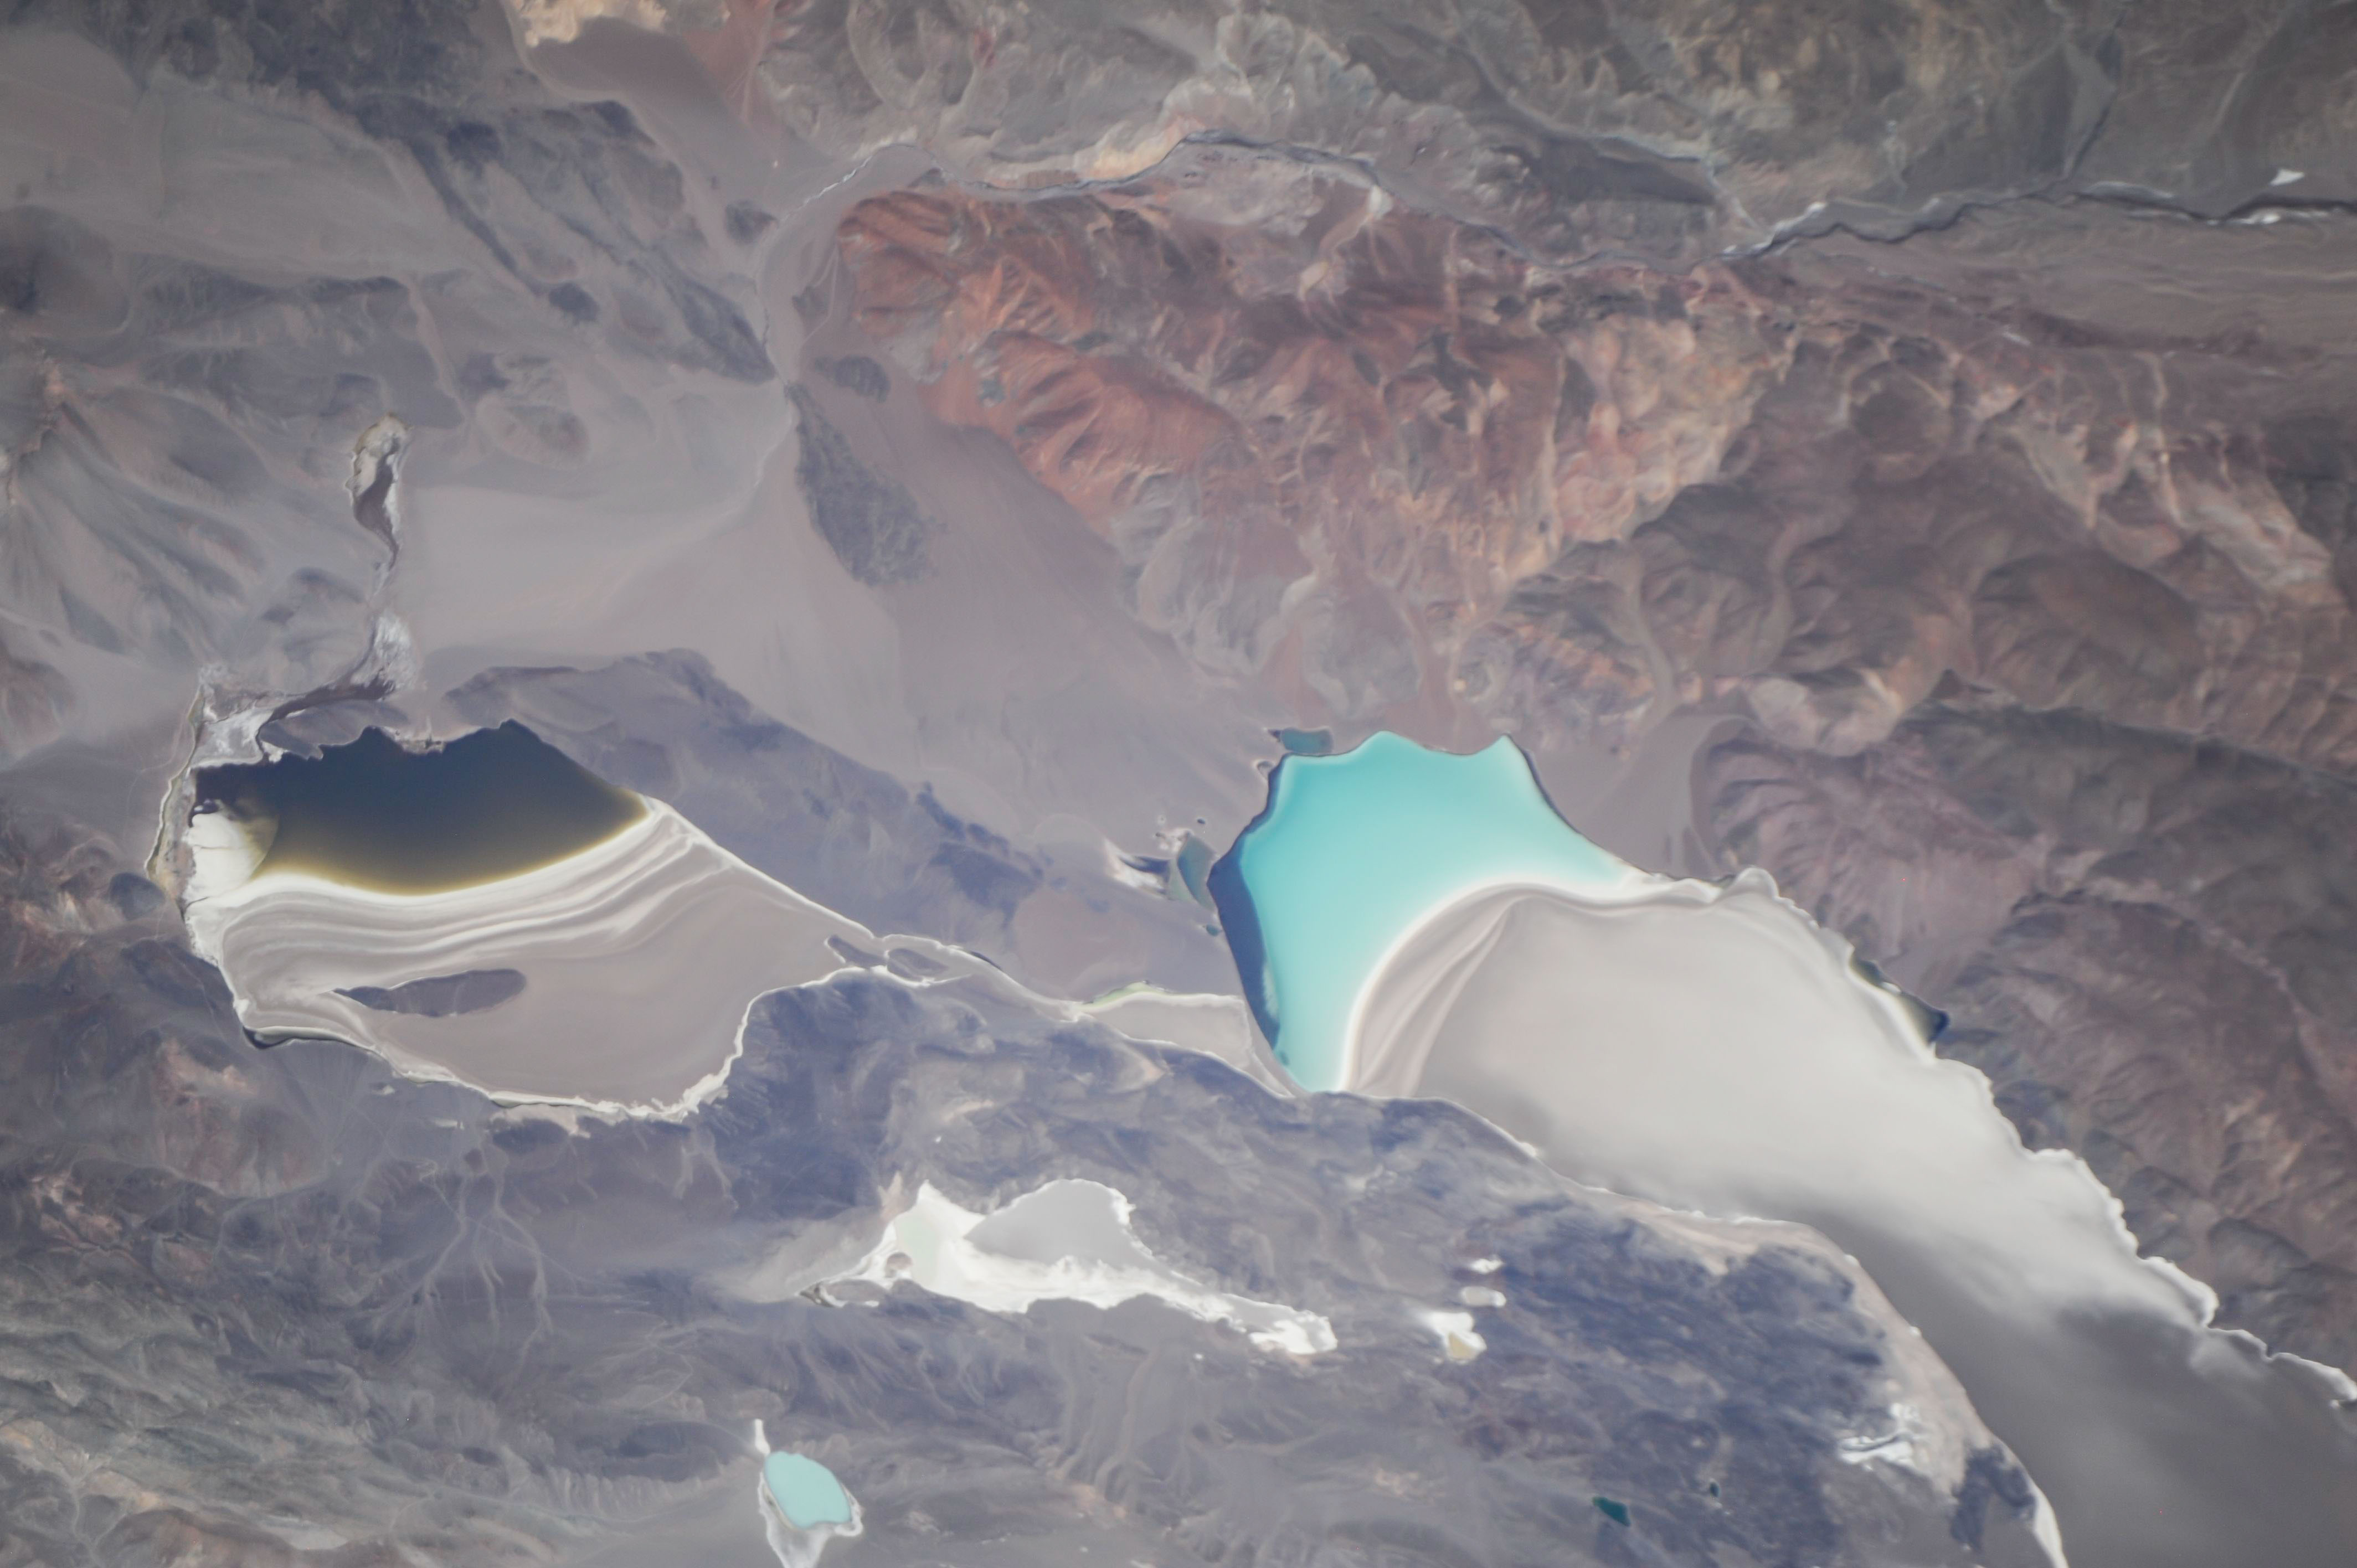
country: ARGENTINA
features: GREEN LAGOON, MOUNTAINS, DESERT
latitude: -27.6
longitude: -68.6
